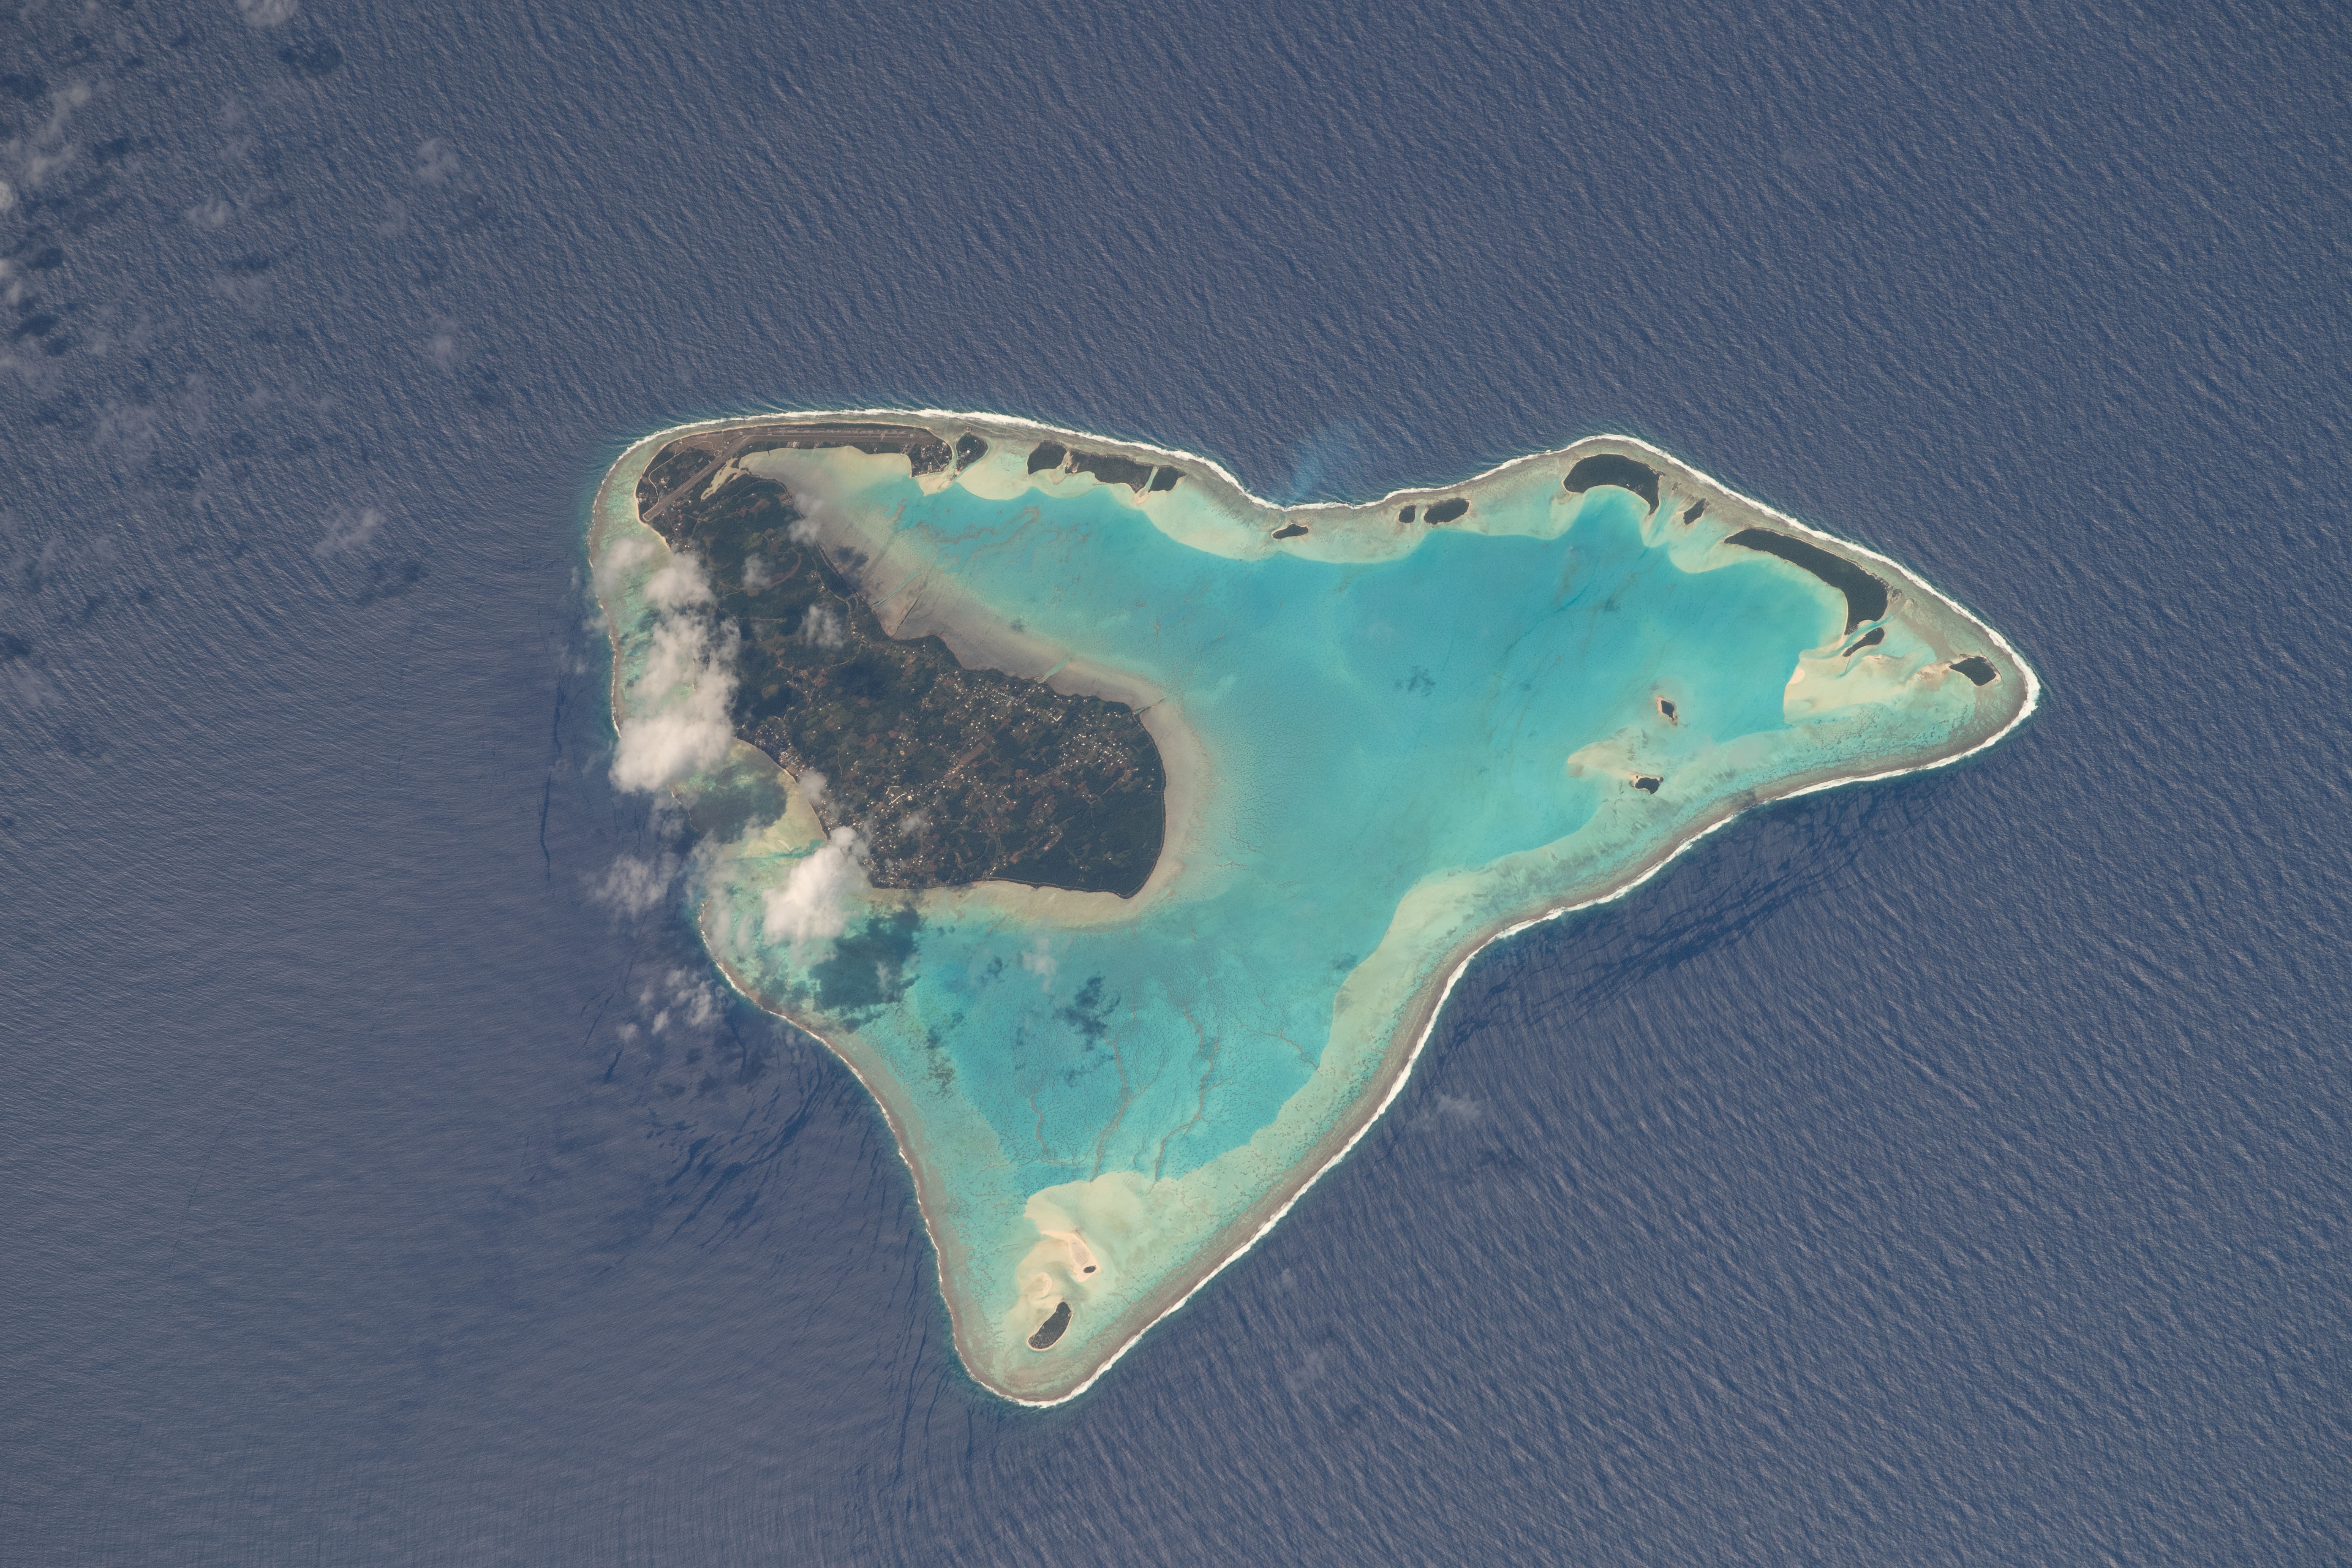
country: COOK ISLANDS
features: AITUTAKI AIRPORT, ECLIPSE SEAMOUNT
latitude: -18.9
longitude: -159.8
